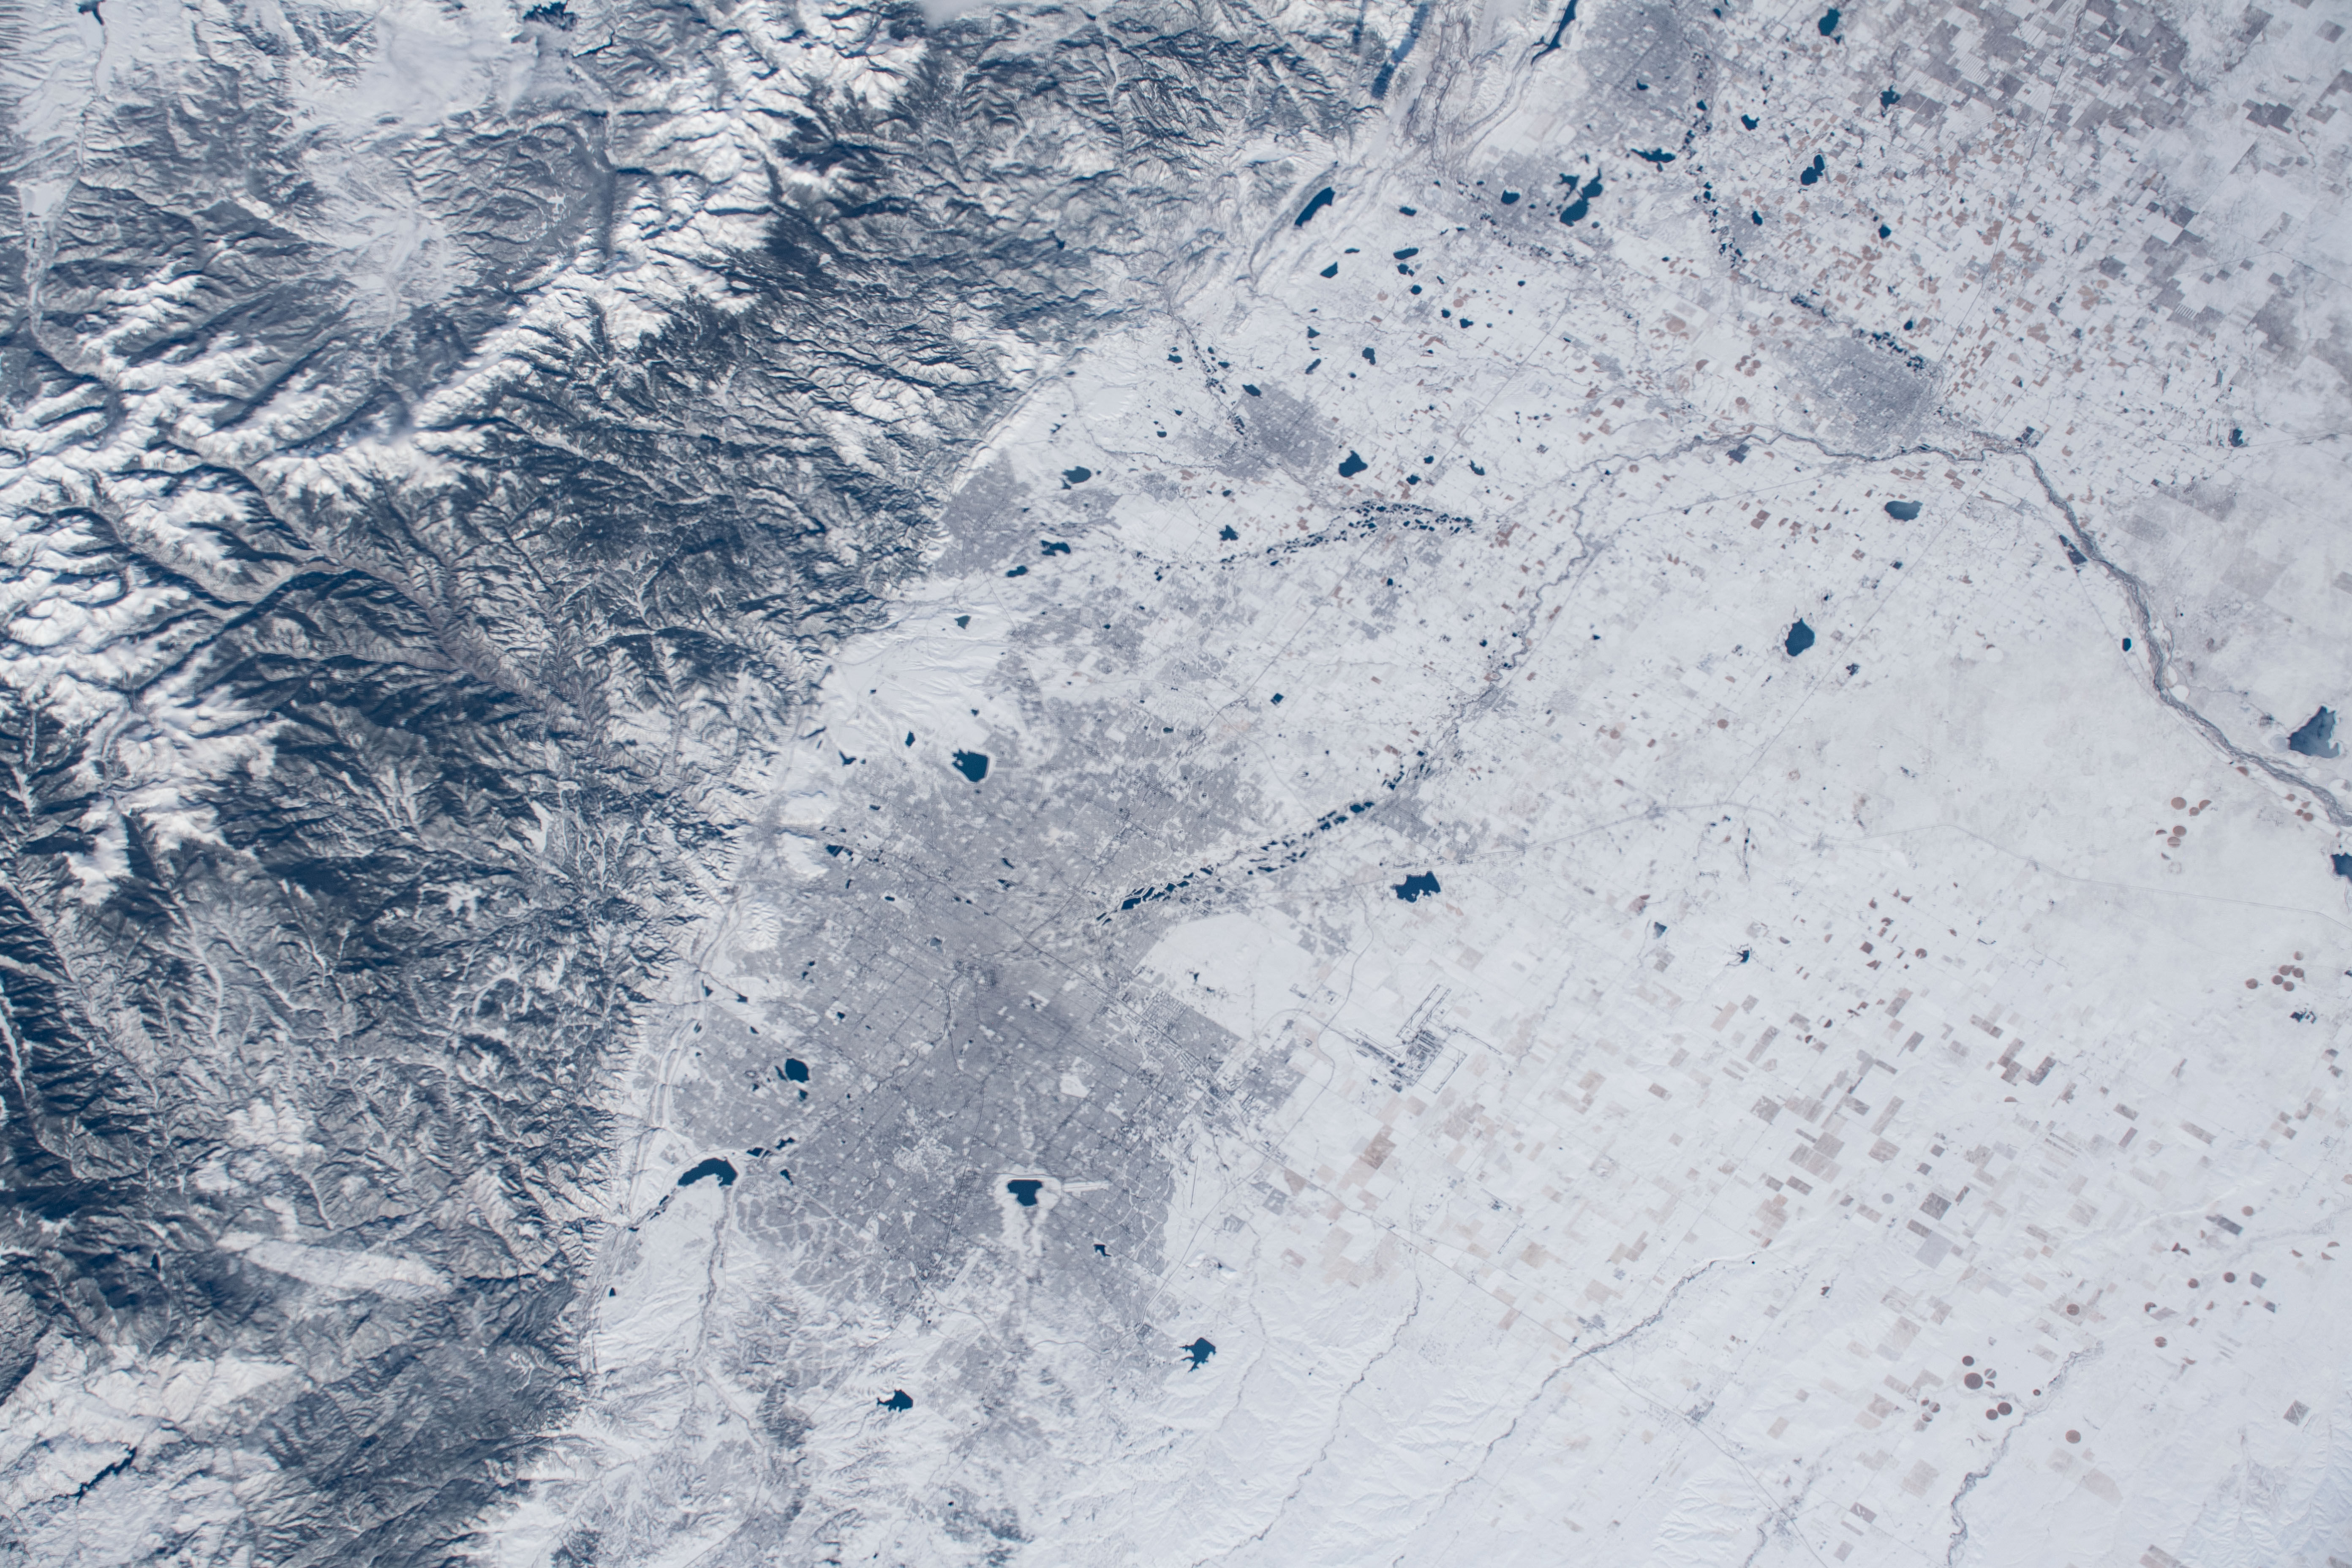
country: USA-COLORADO
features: DENVER, ROCKEY MOUNTAINS
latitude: 40.0
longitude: -104.8
